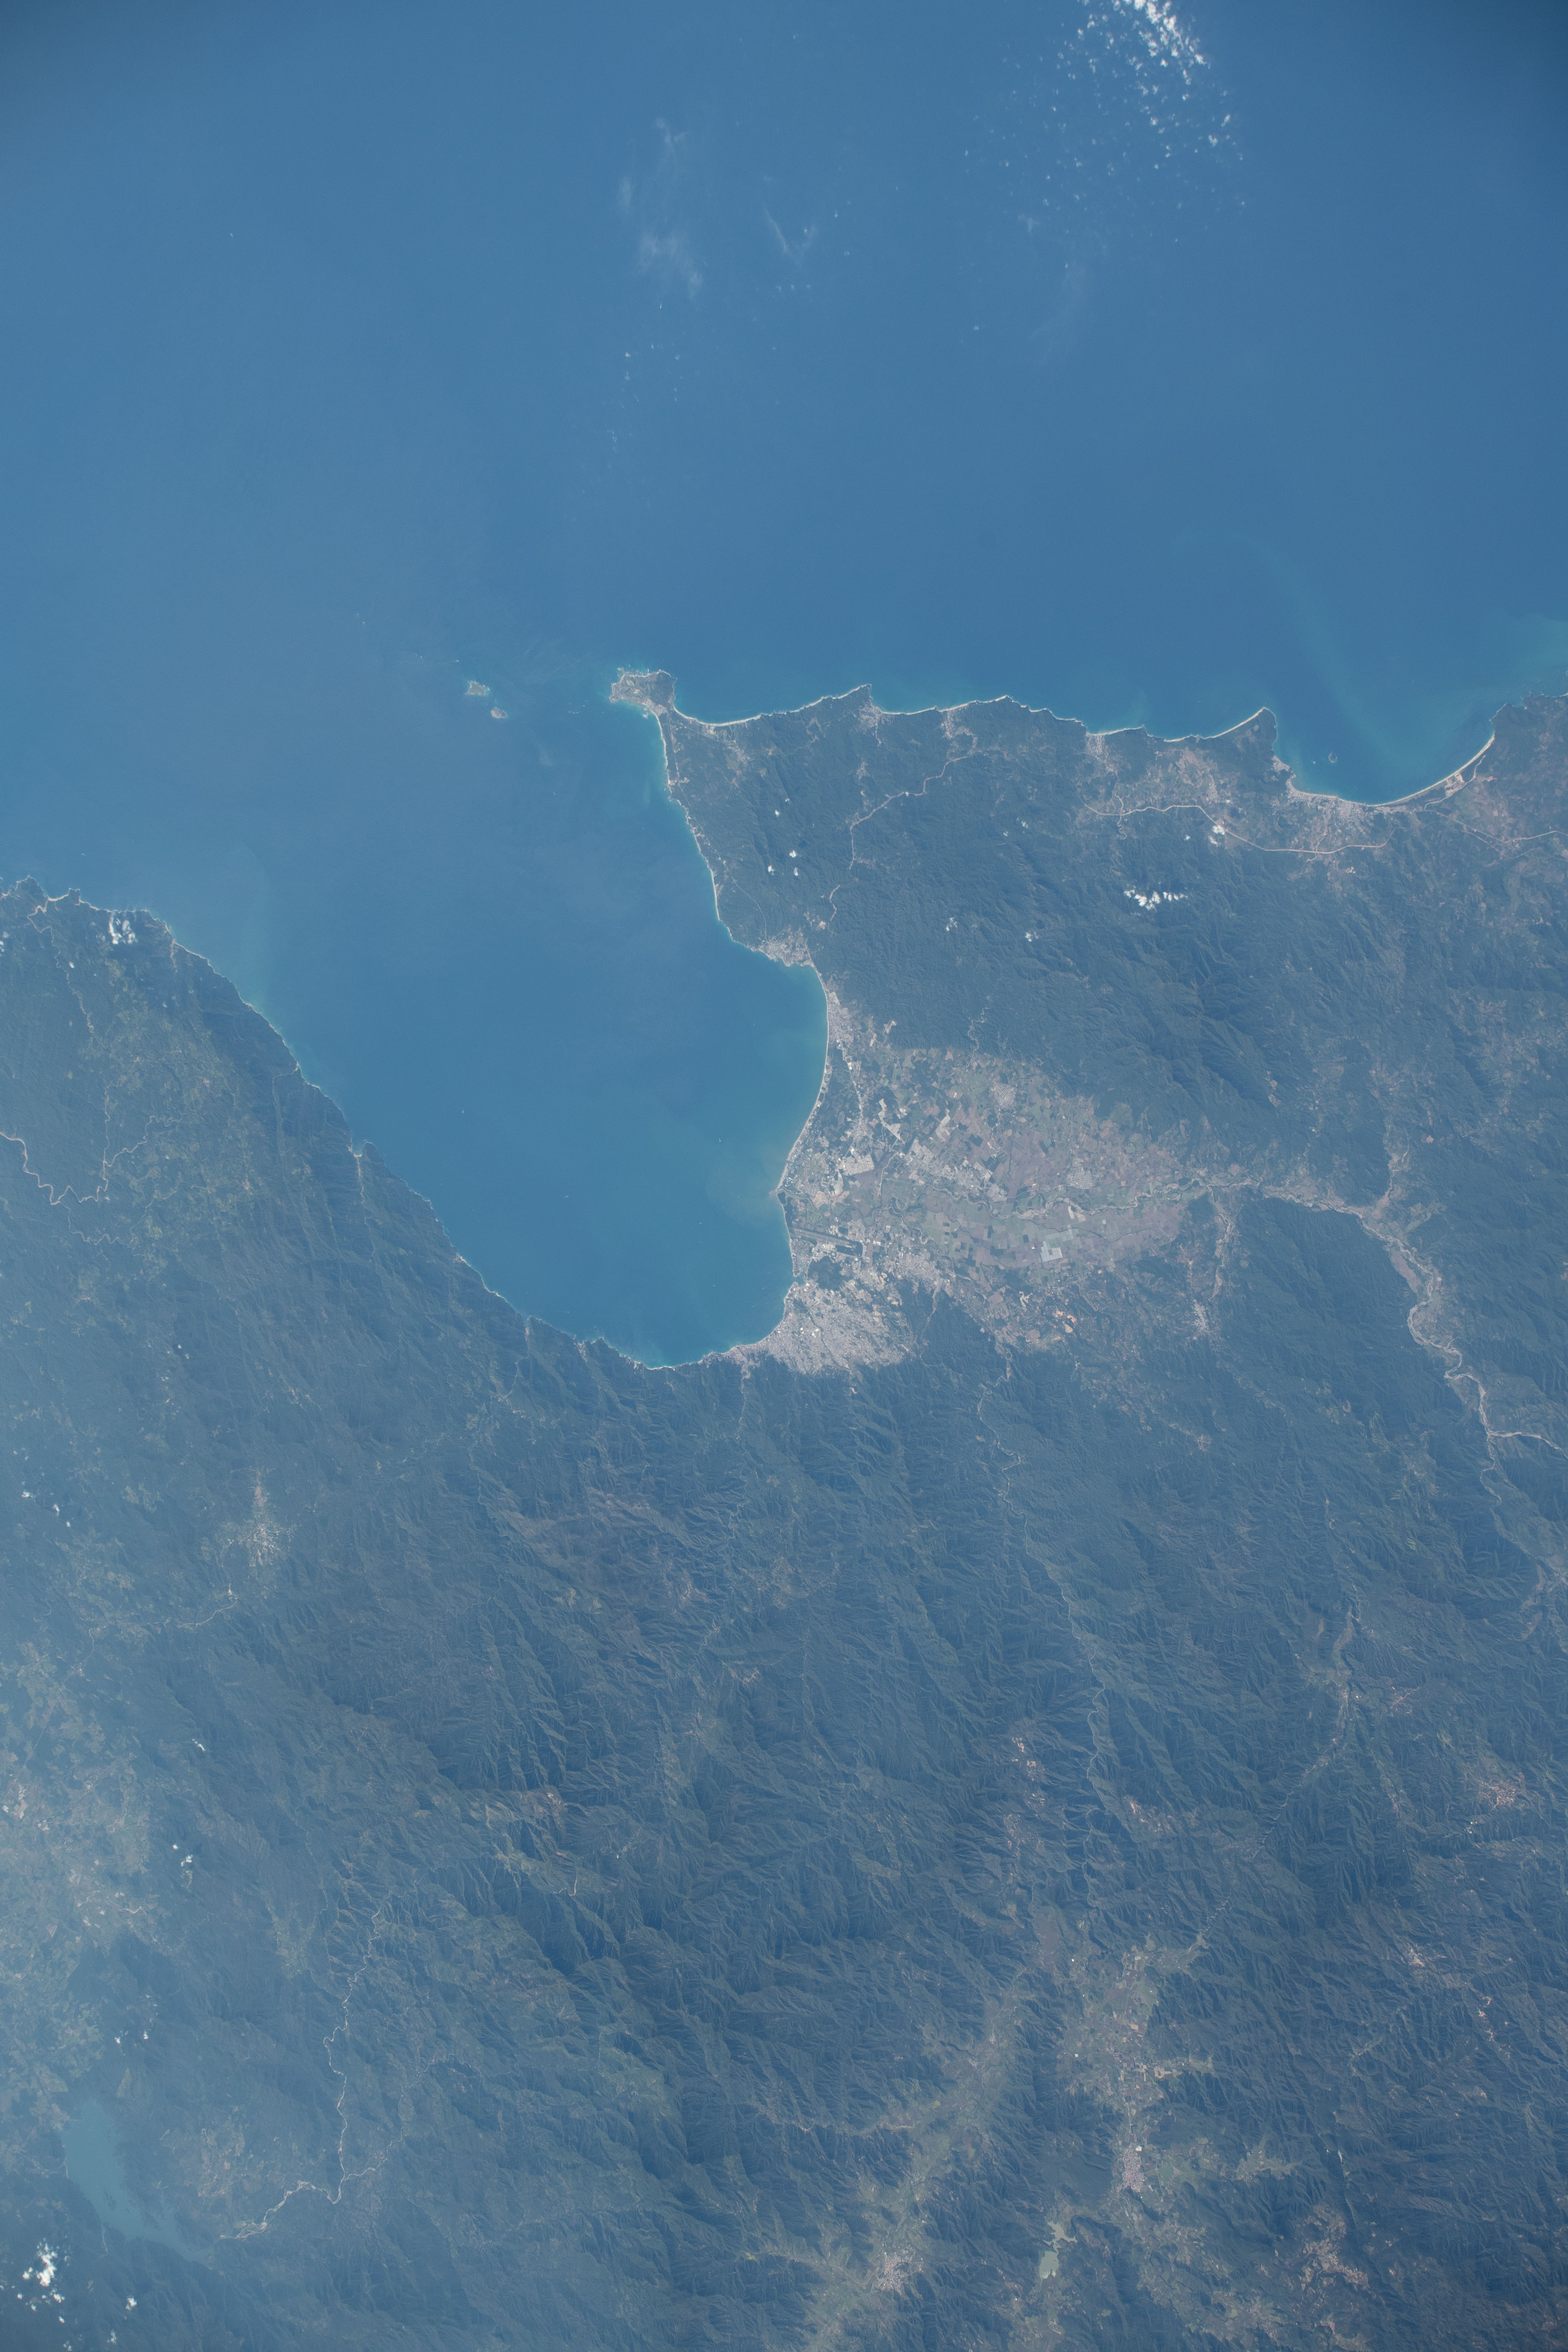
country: MEXICO
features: BANDERAS BAY, COAST, PUERTO VALLARTA
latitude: 20.7
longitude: -105.3
